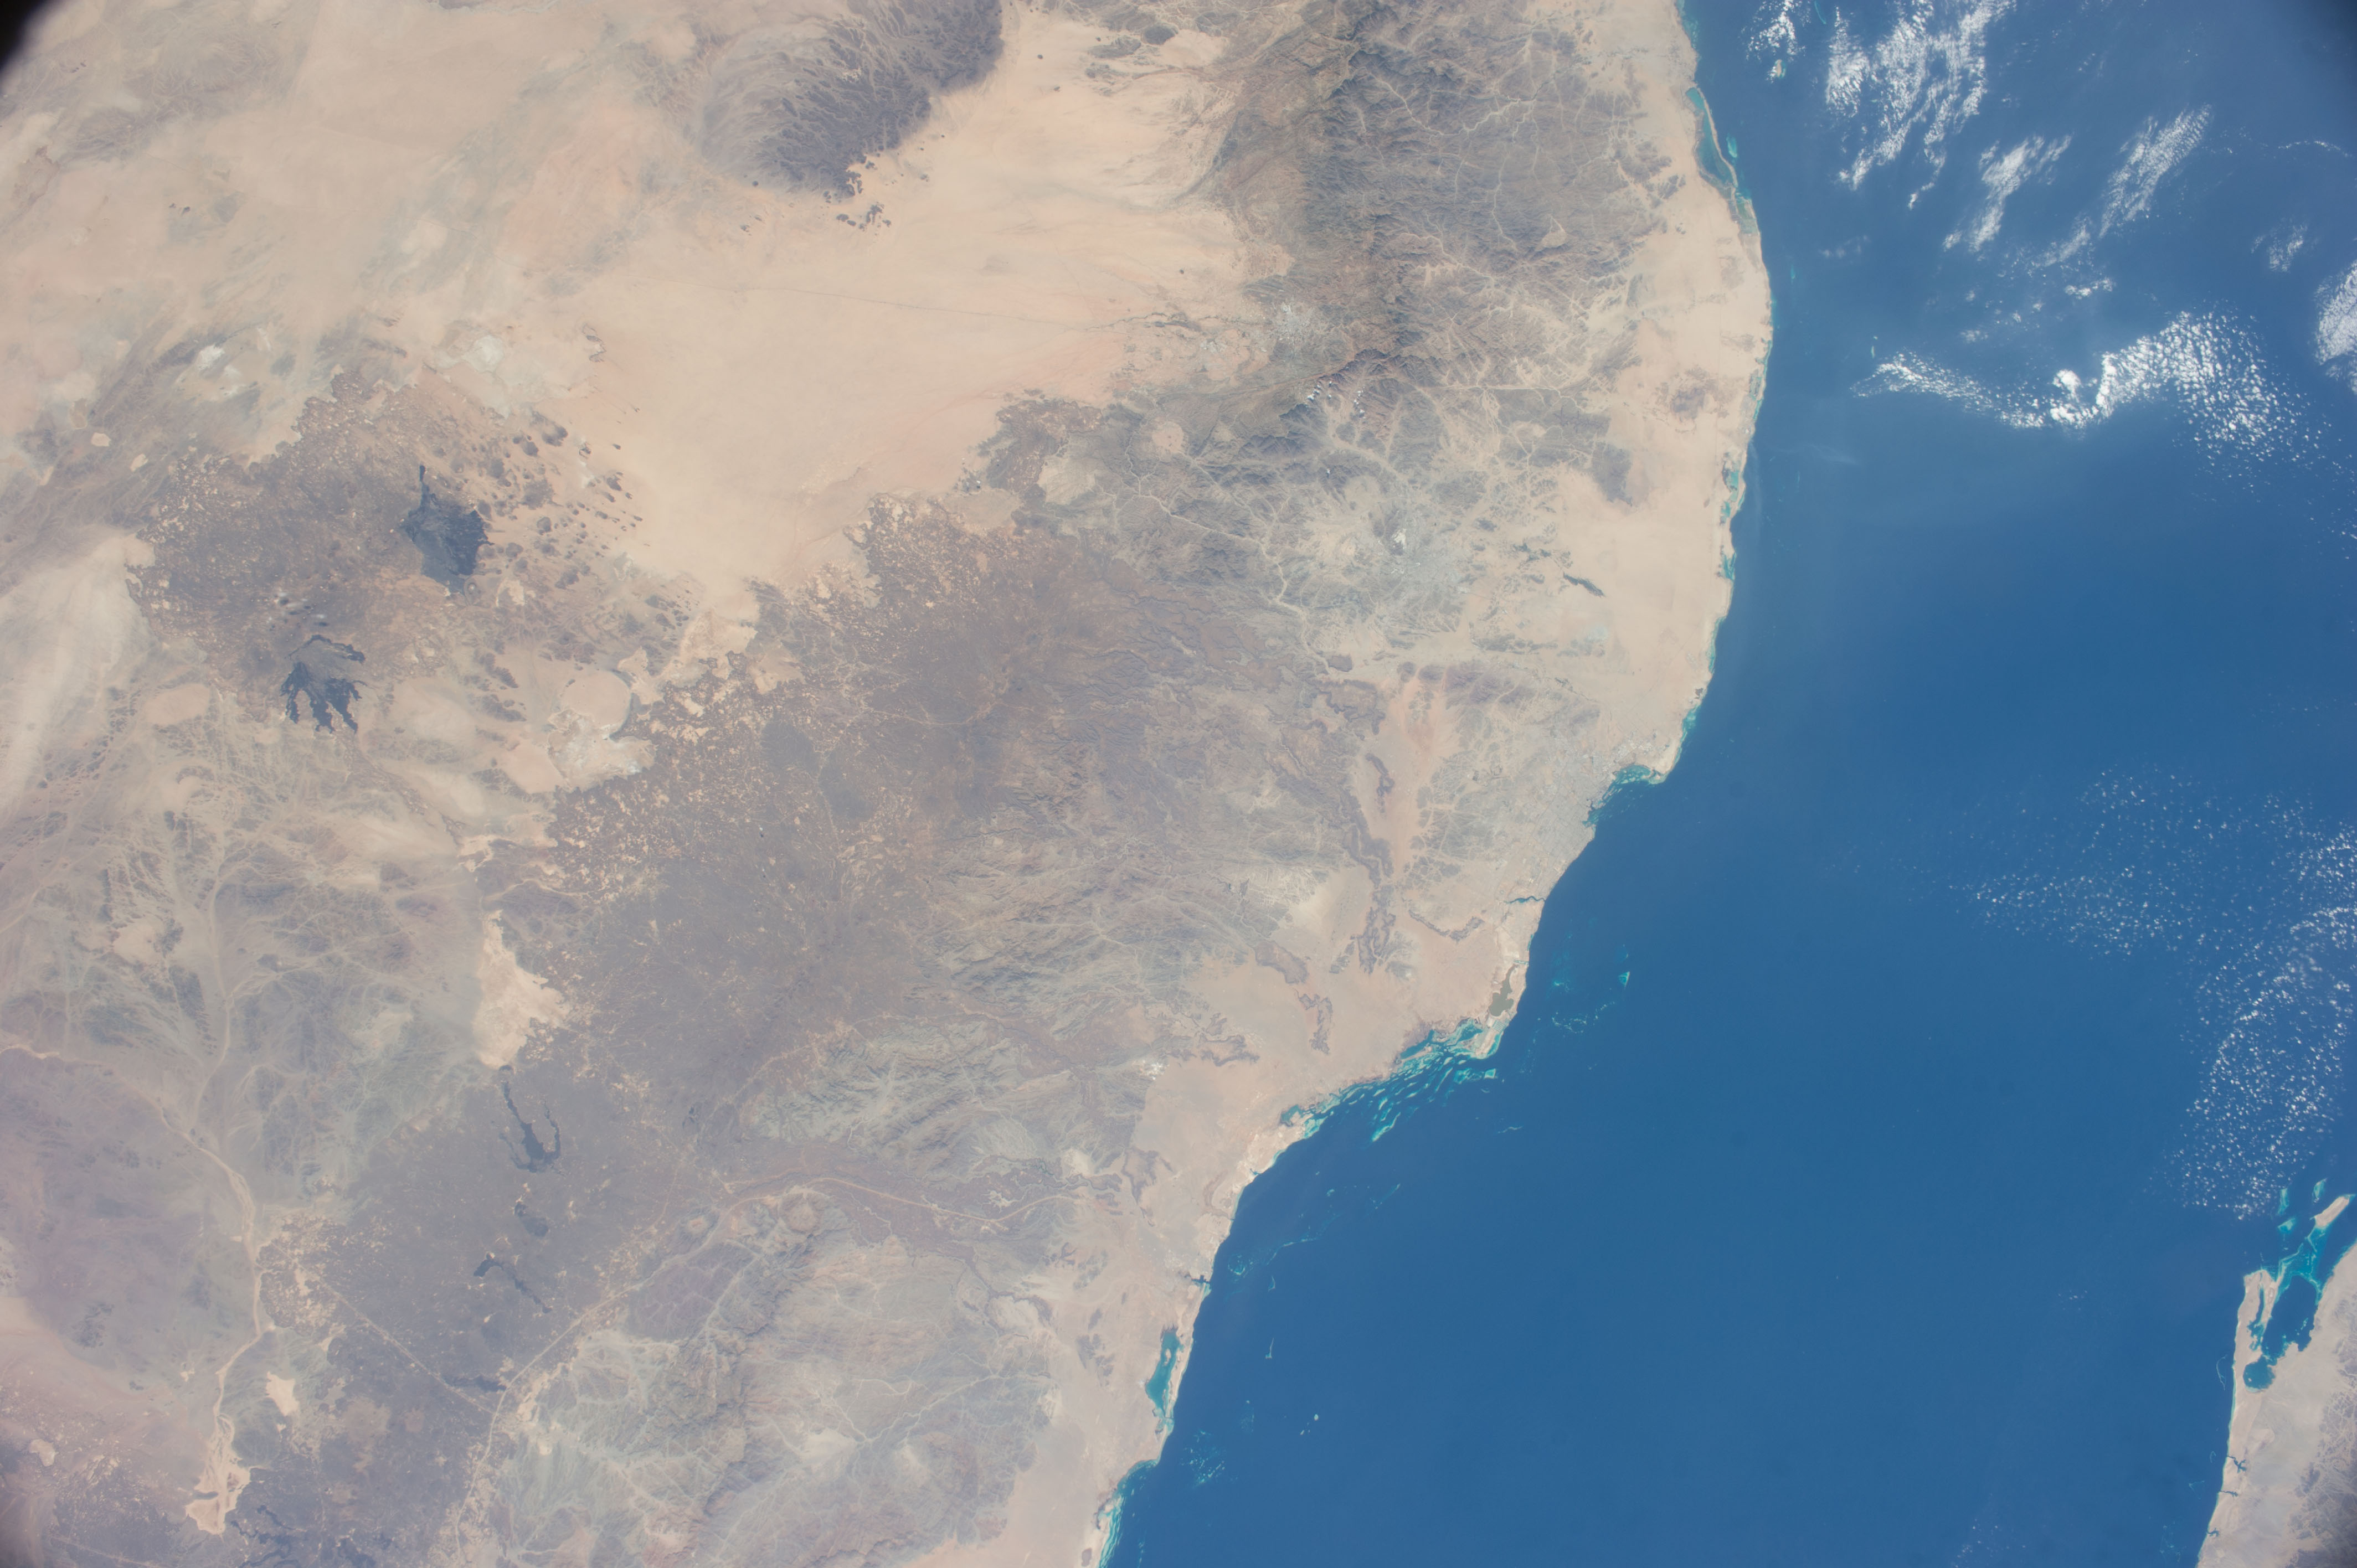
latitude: 22.0
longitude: 39.9
